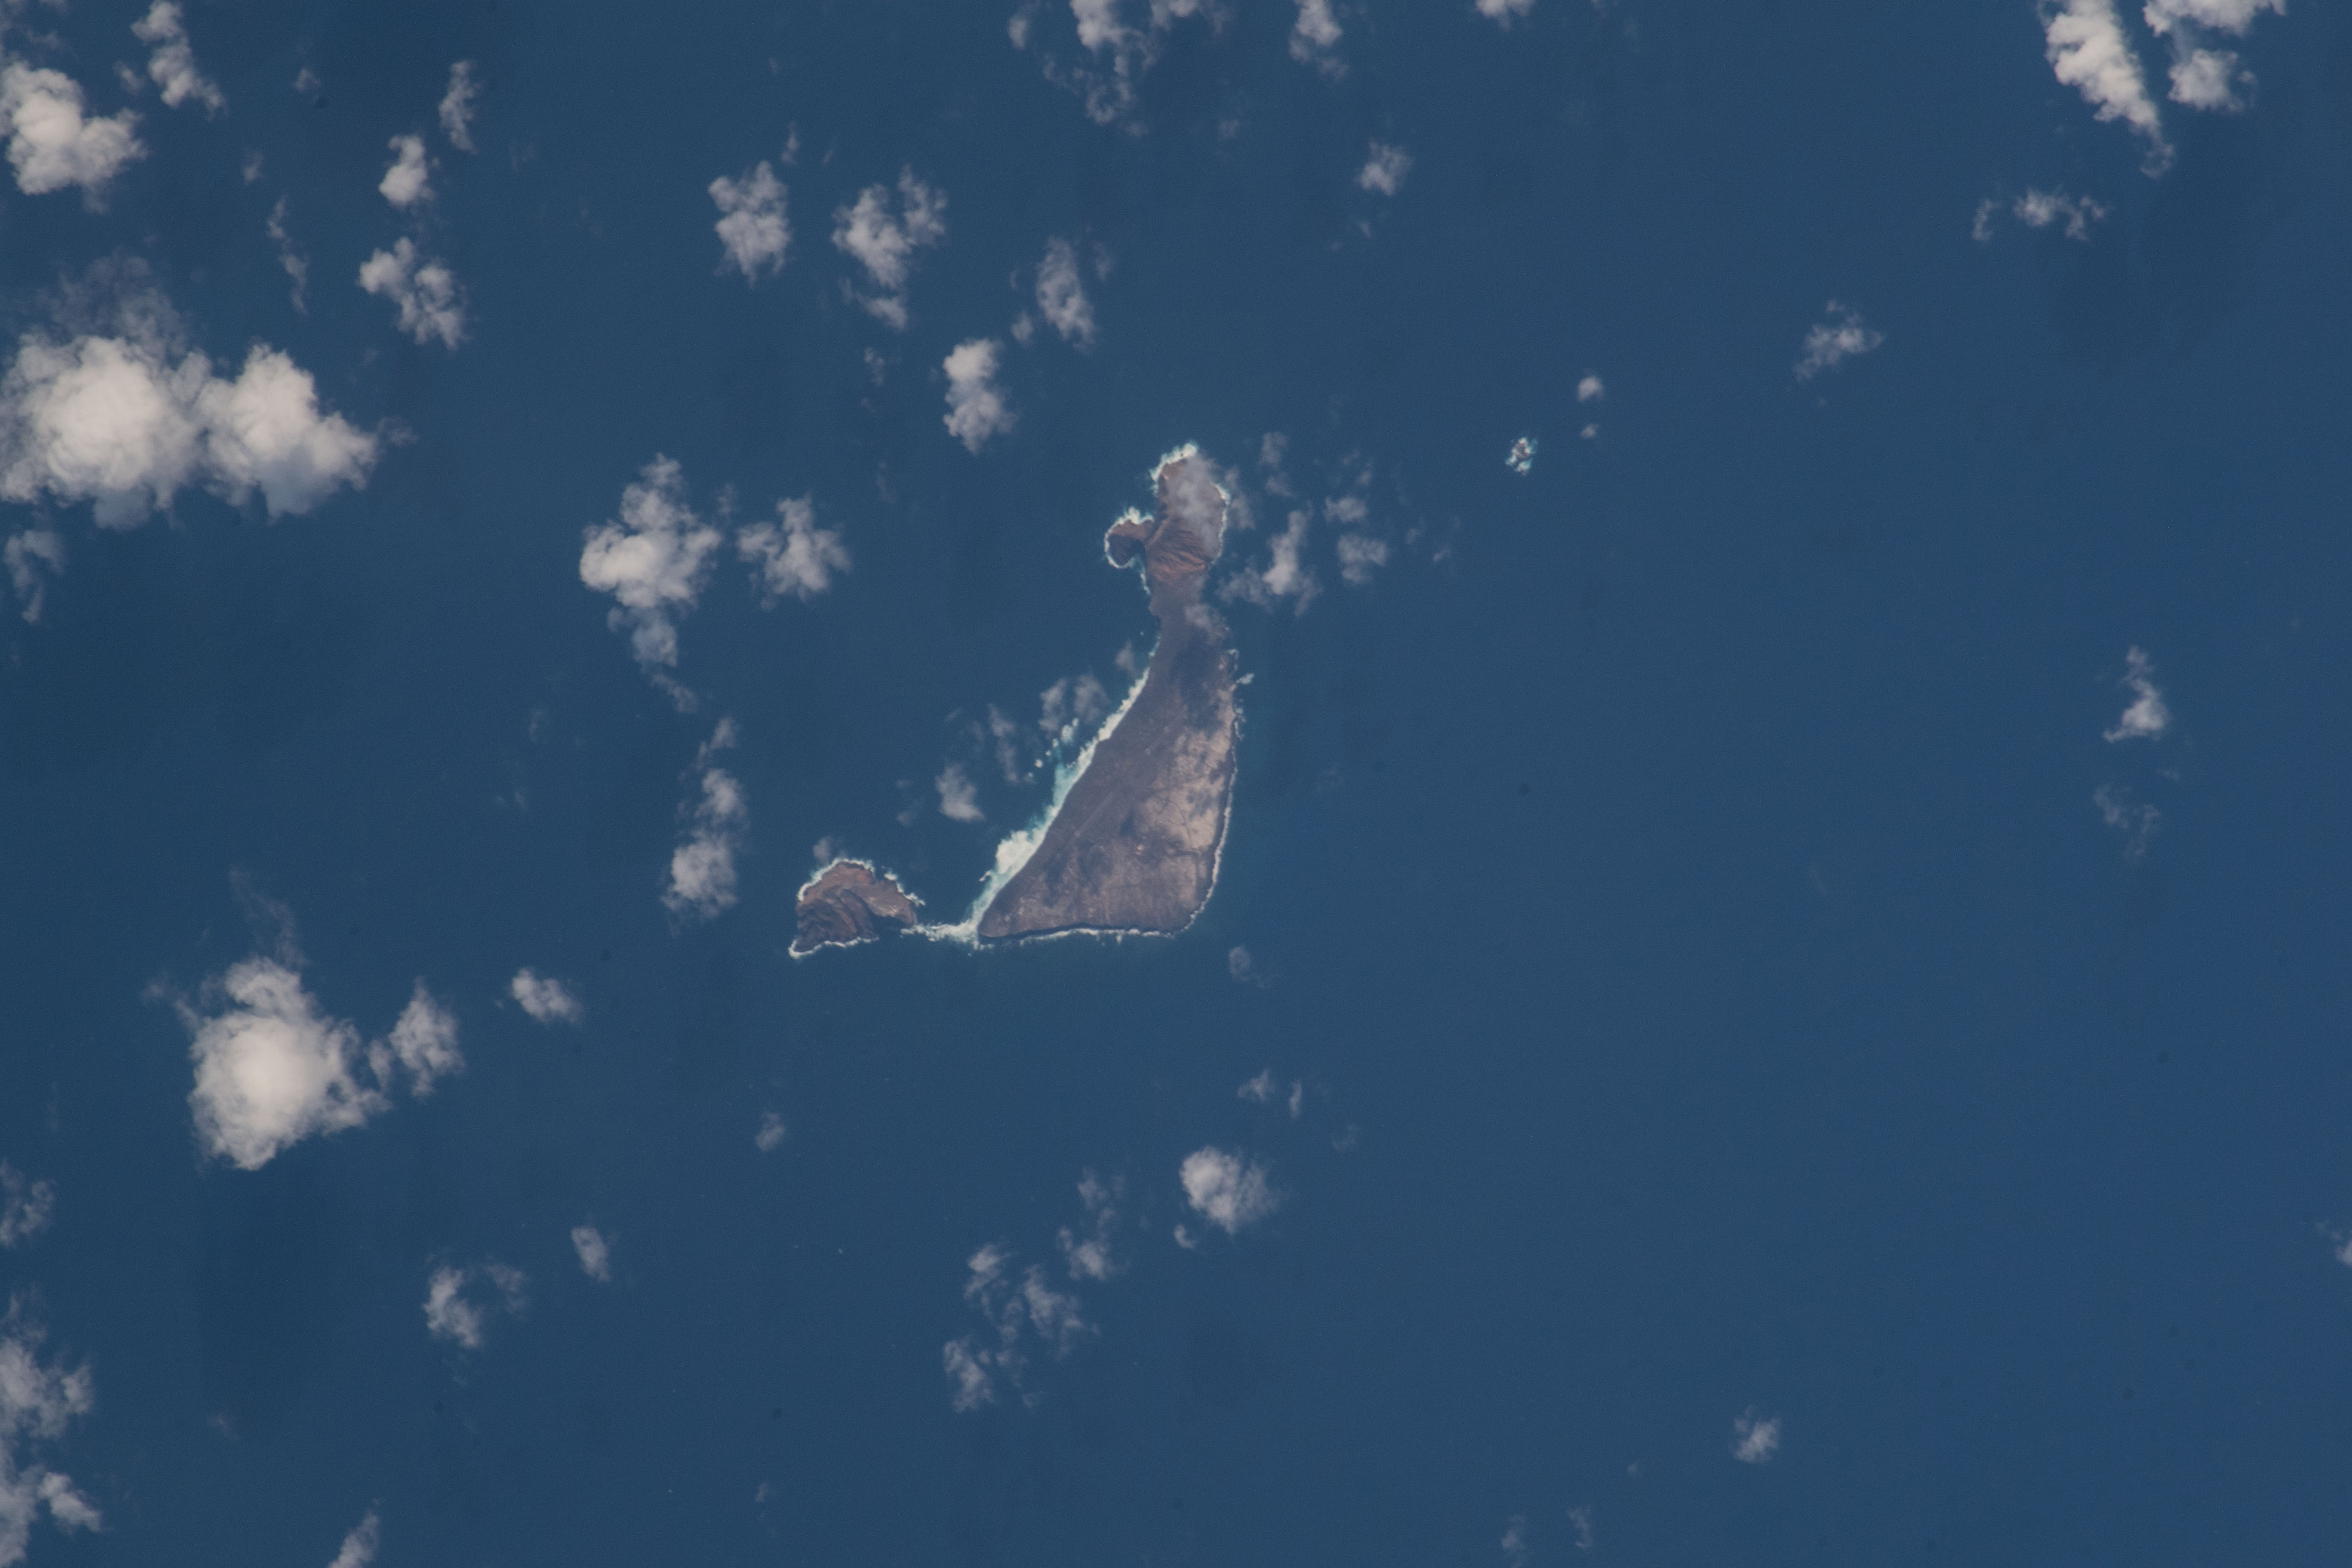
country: SAUDI ARABIA
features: PACIFIC OCEAN, ESTACION NAVAL SAN FELIX
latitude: -26.3
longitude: -80.1
